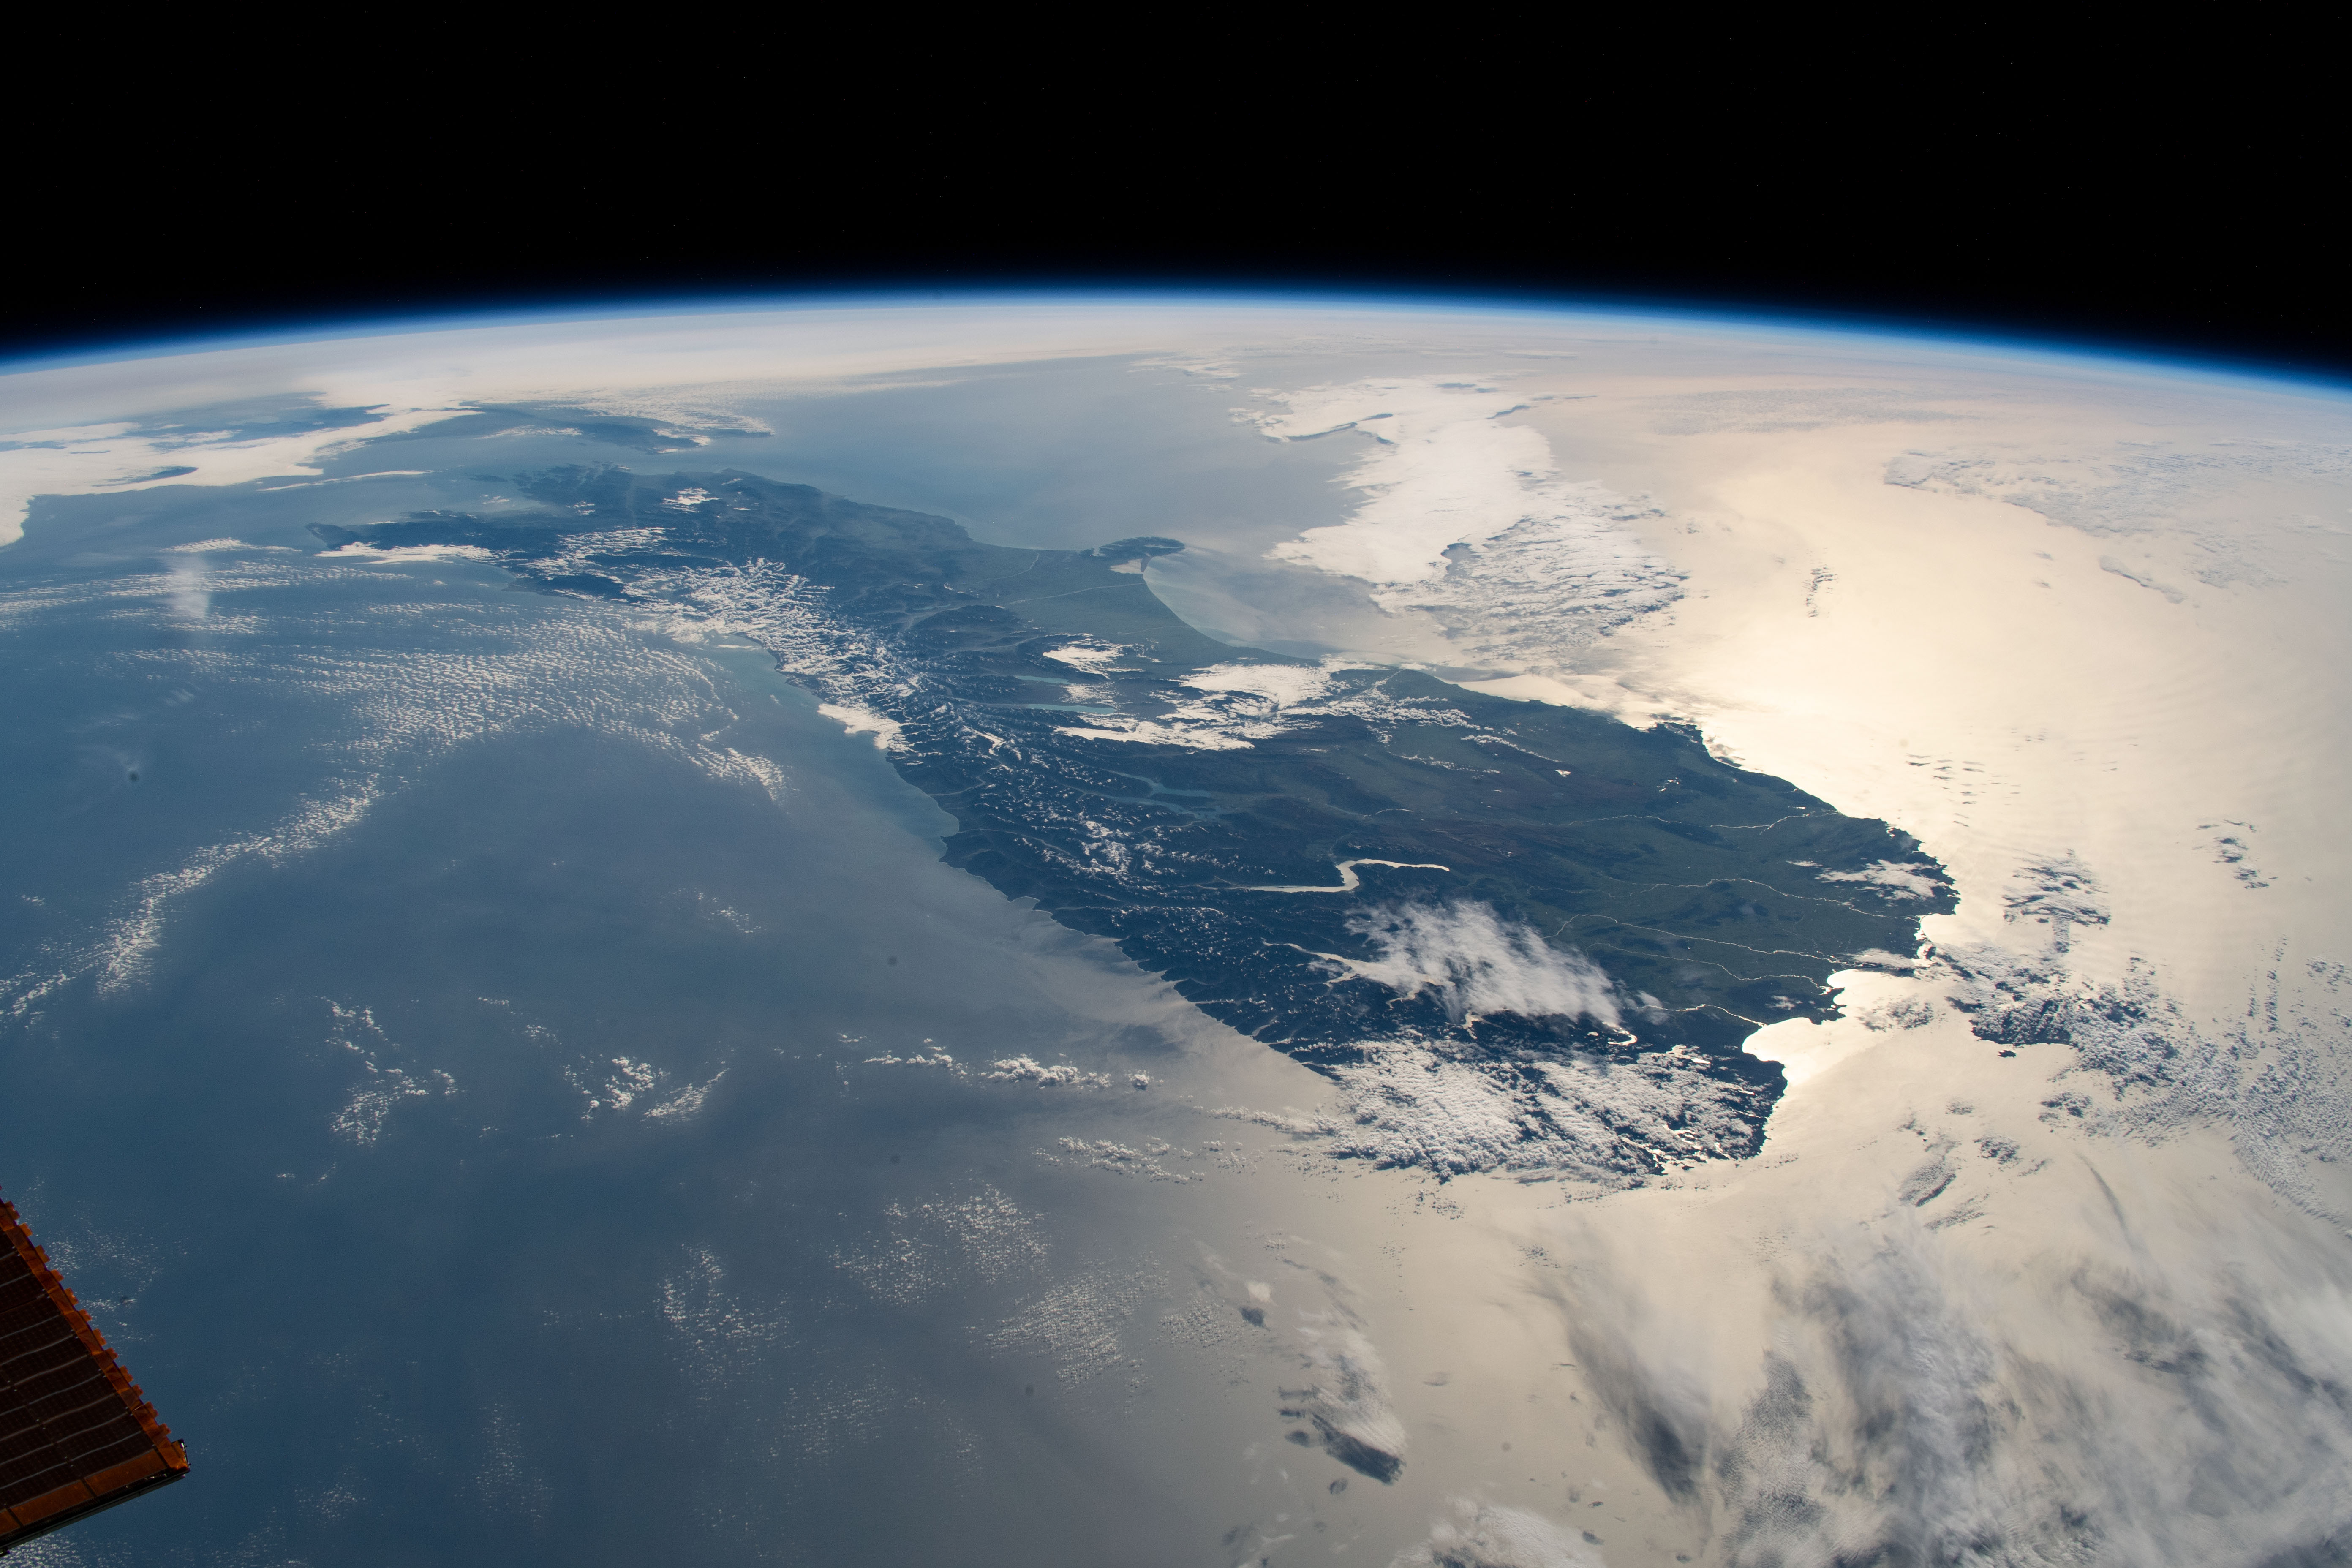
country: NEW ZEALAND-SI
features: SOUTH ISLAND, SOUTHERN ALPS MOUNTAINS
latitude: -44.5
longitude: 170.5
